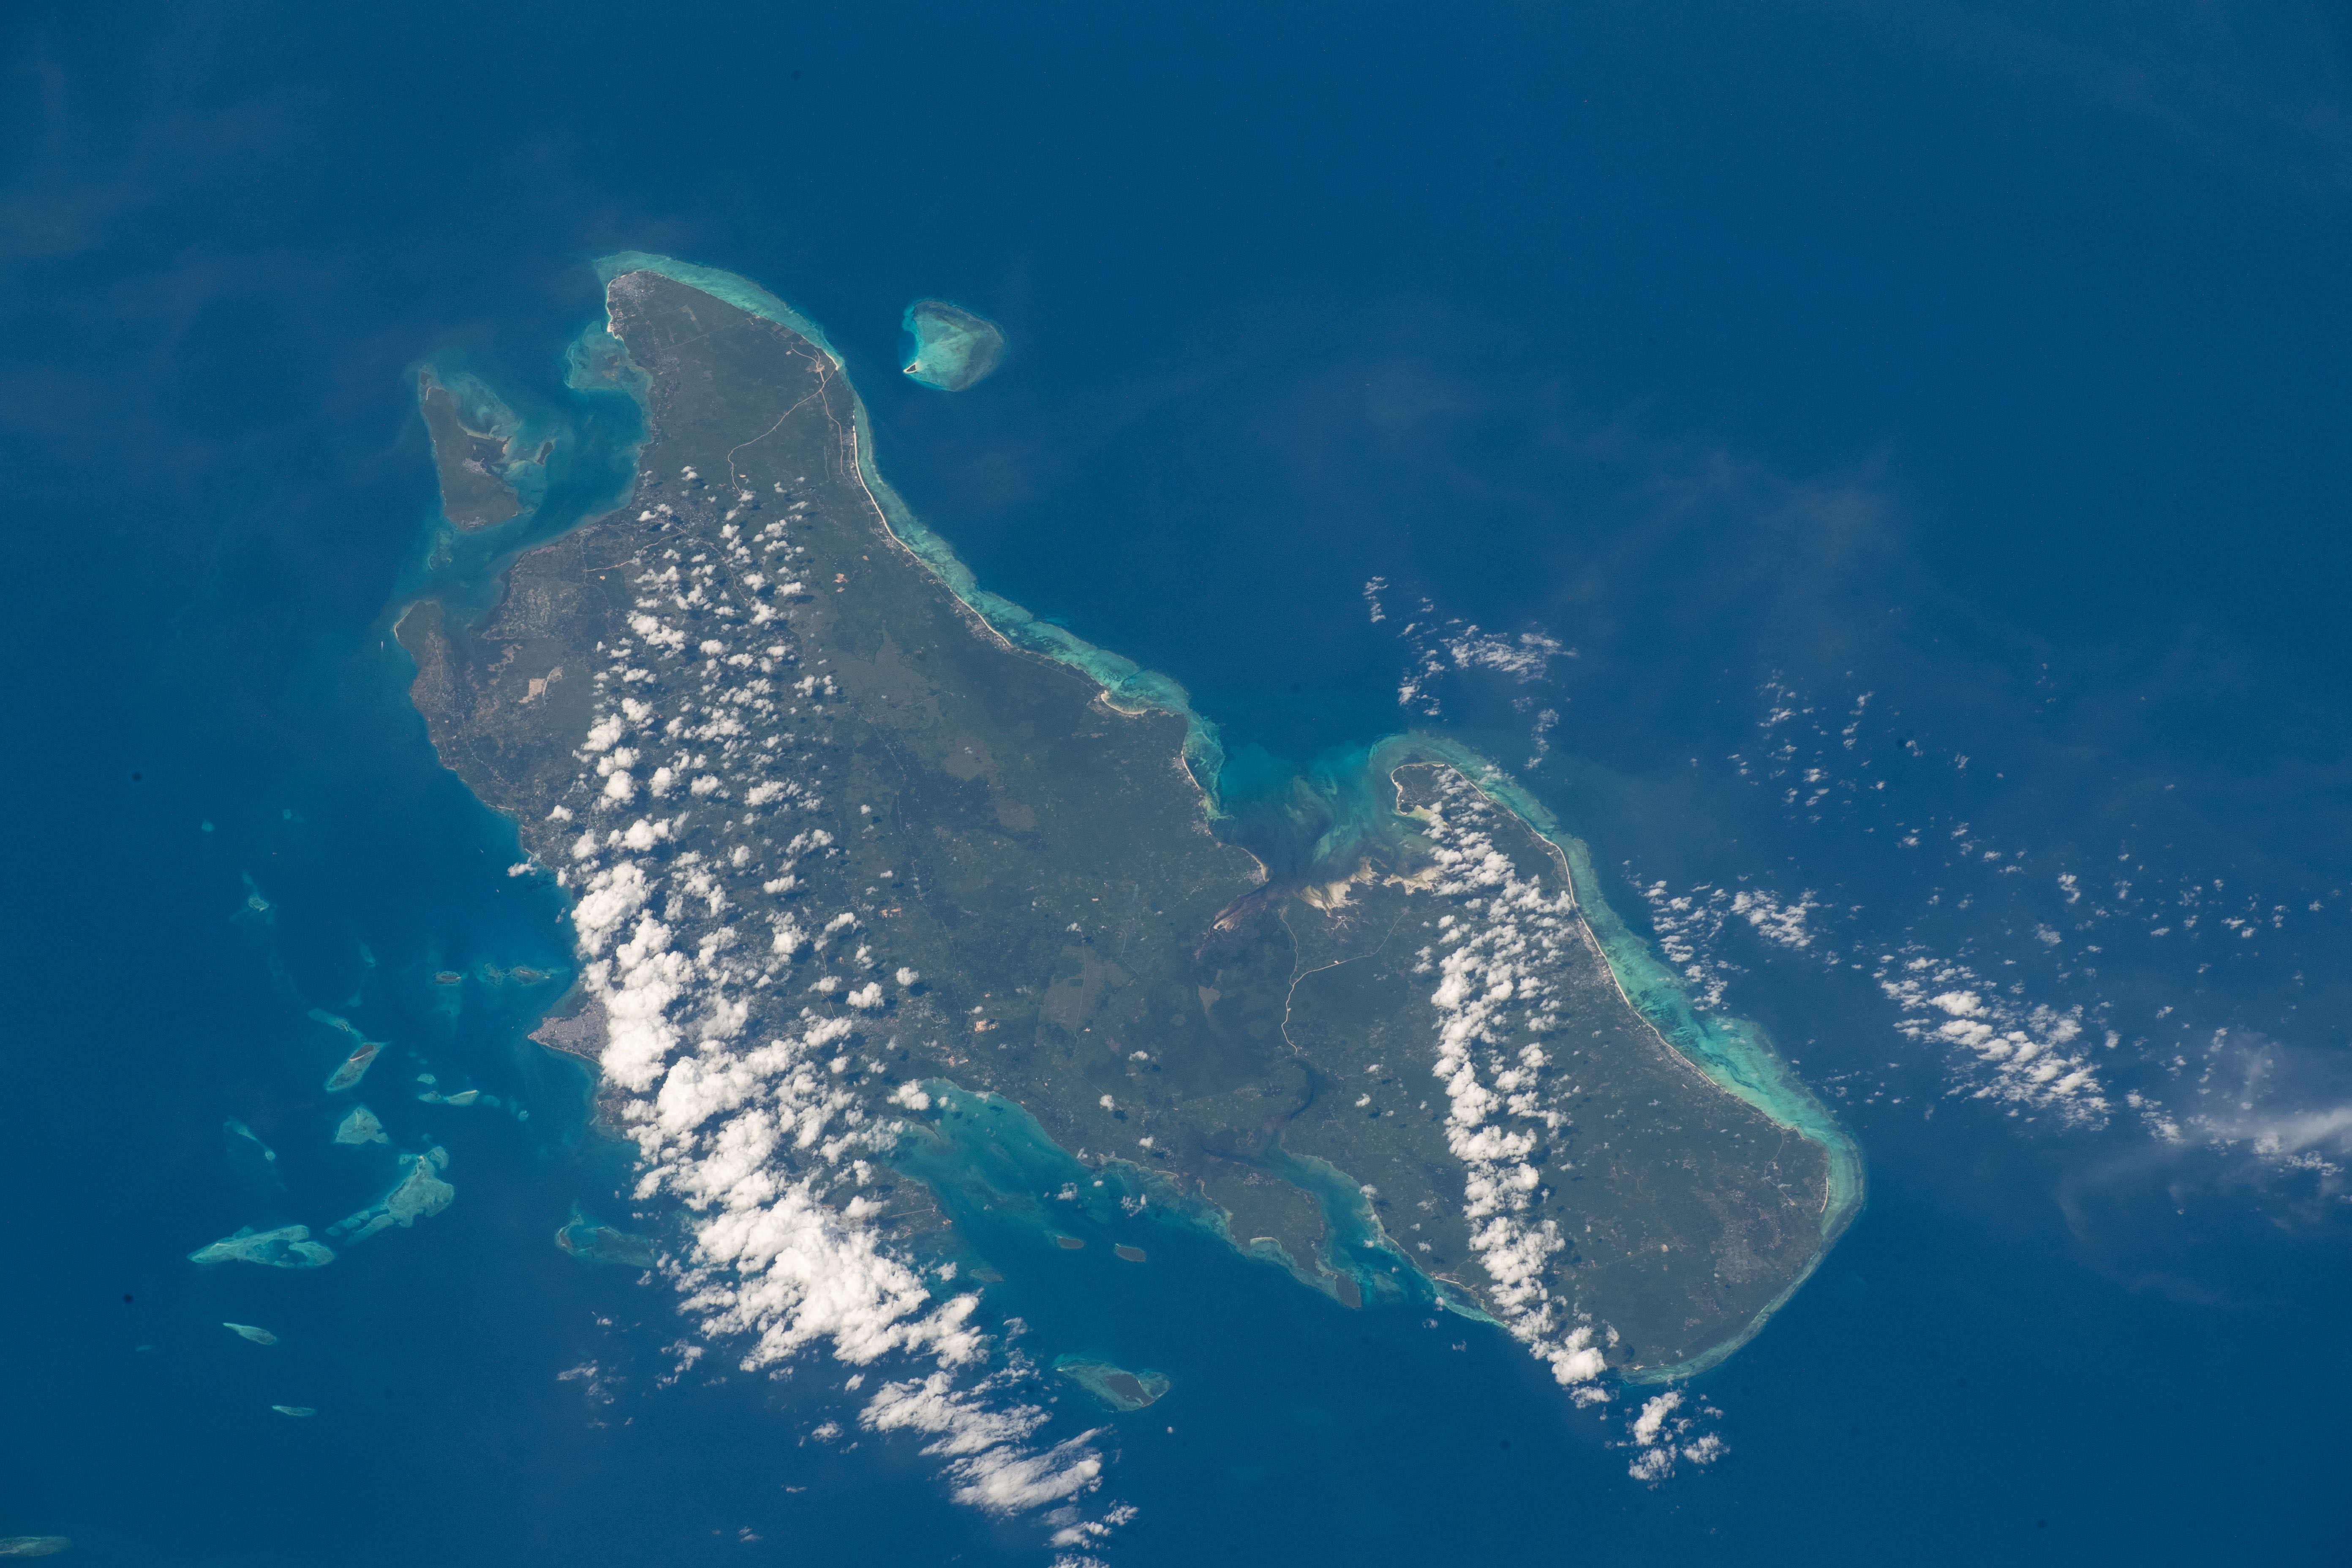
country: TANZANIA
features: ZANZIBAR
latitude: -6.1
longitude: 39.5
